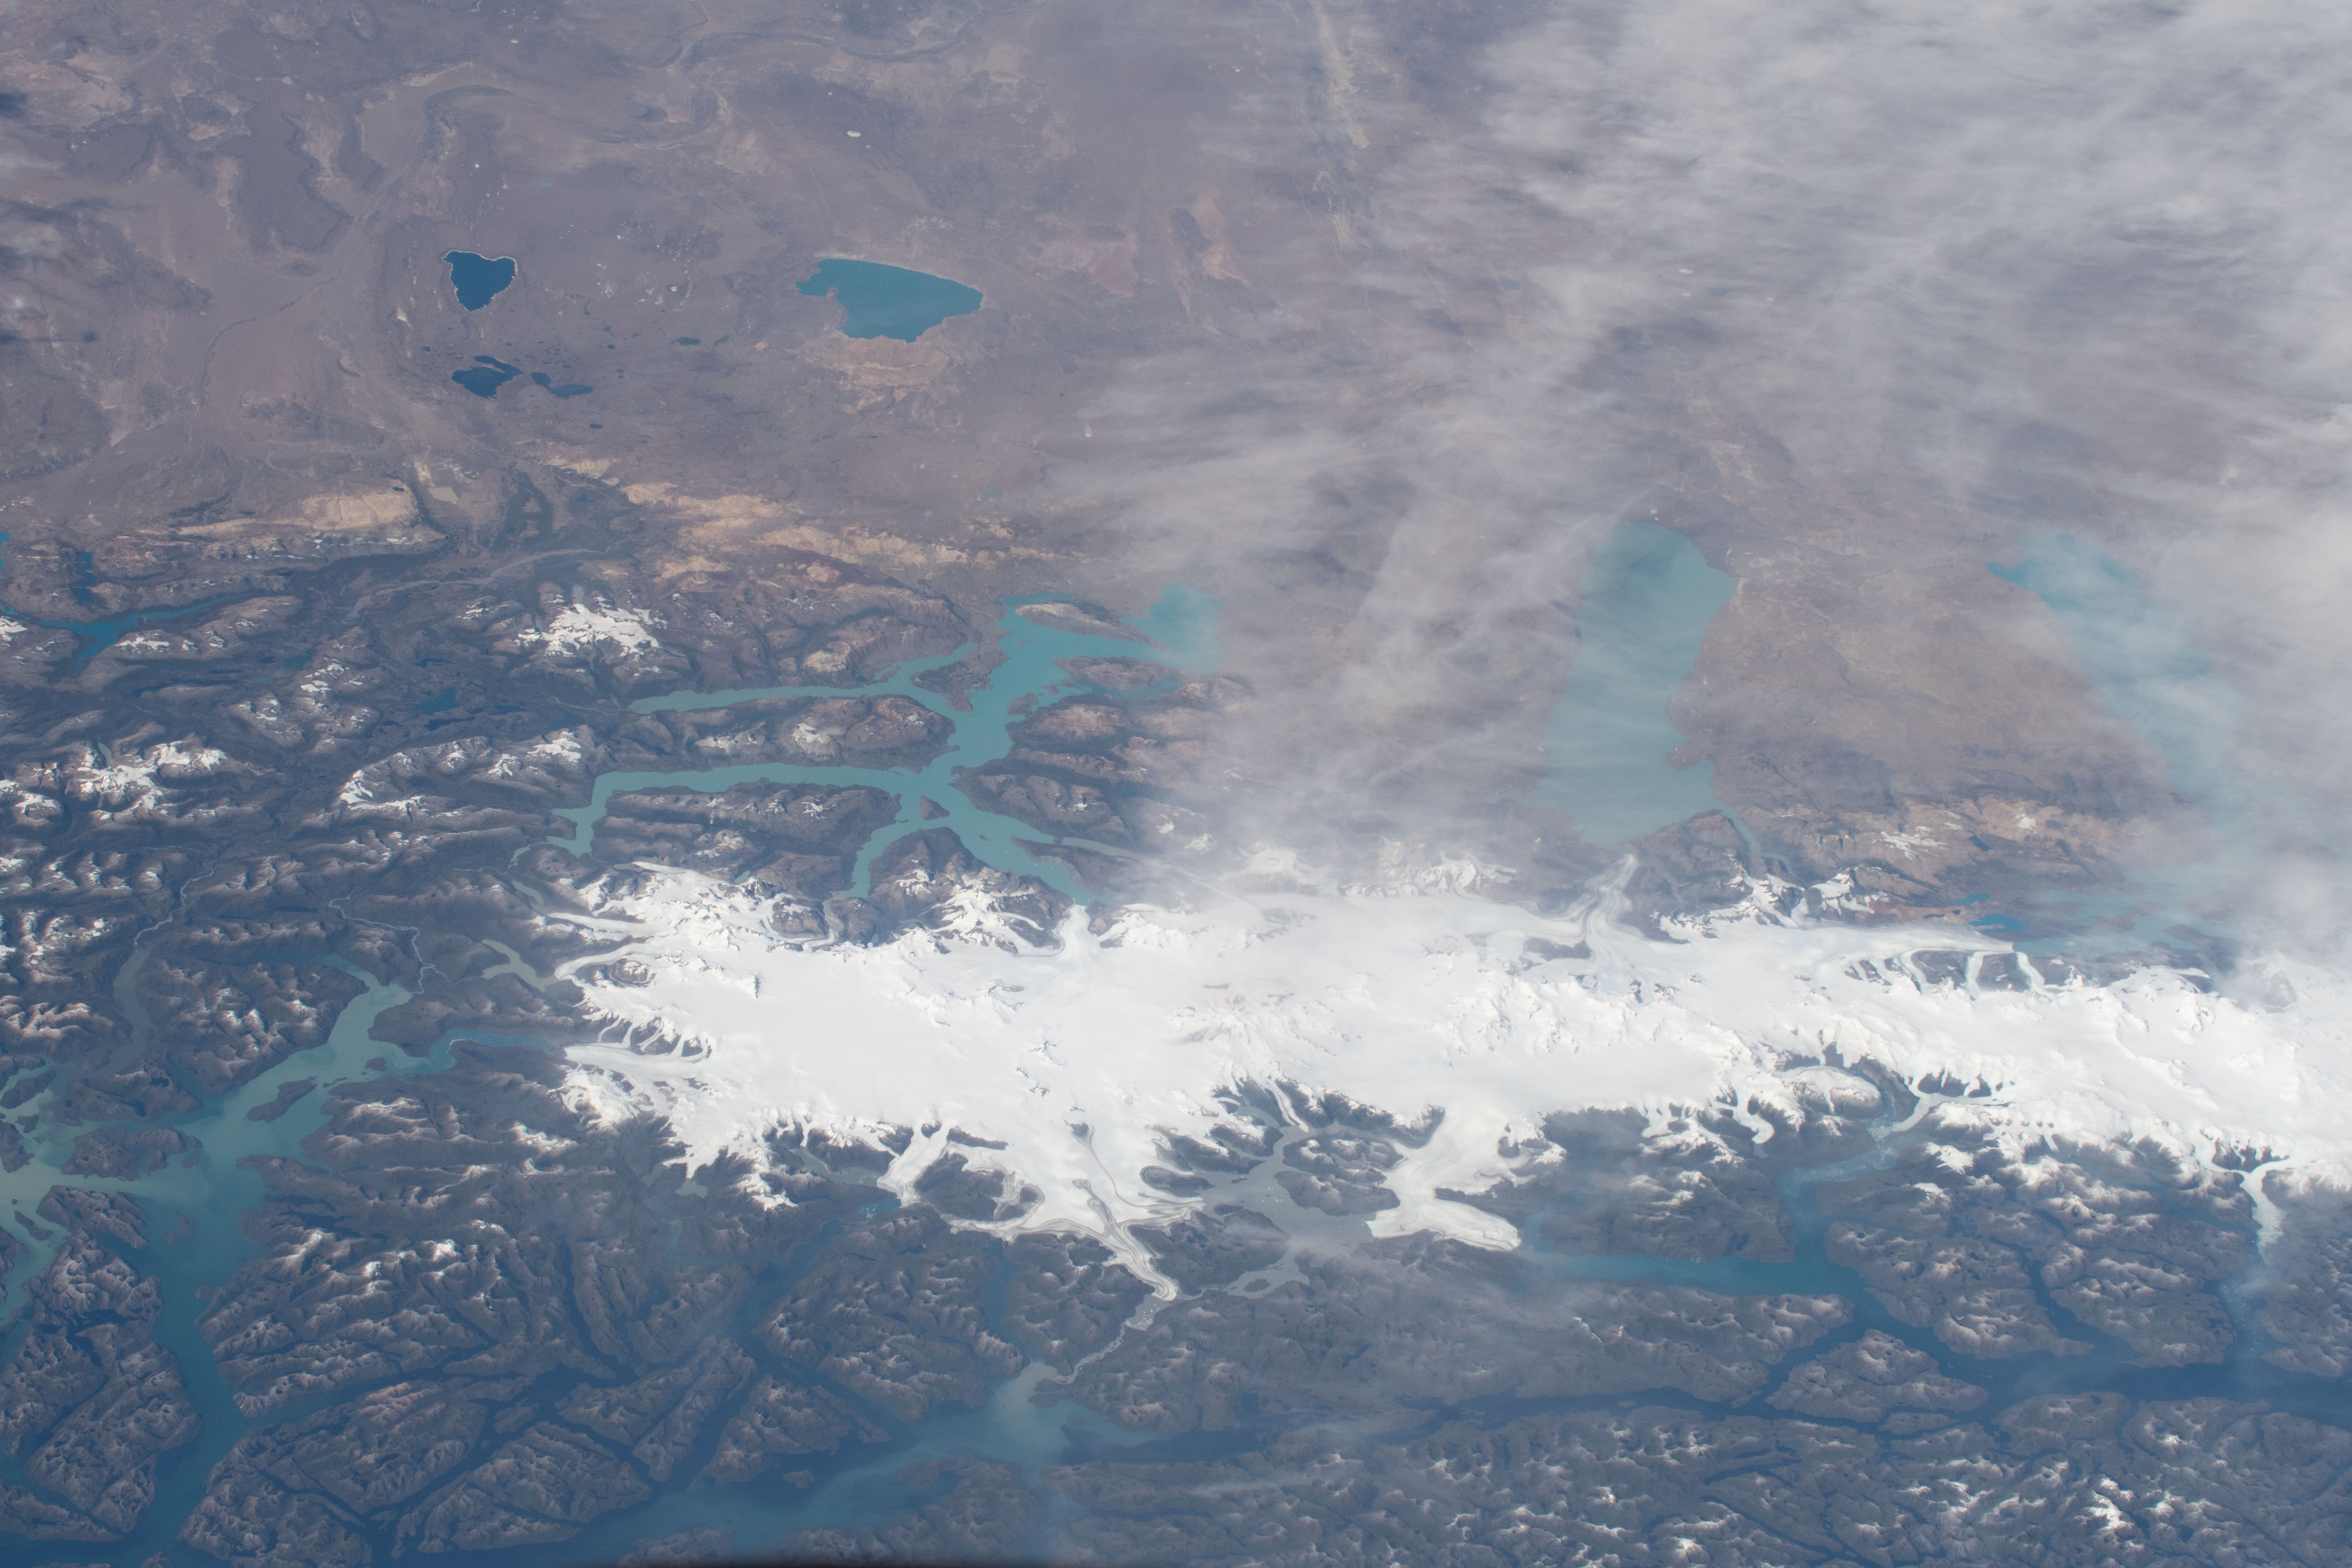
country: ARGENTINA
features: O'HIGGINS GLACIER, PATAGONIA
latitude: -49.7
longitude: -73.2
